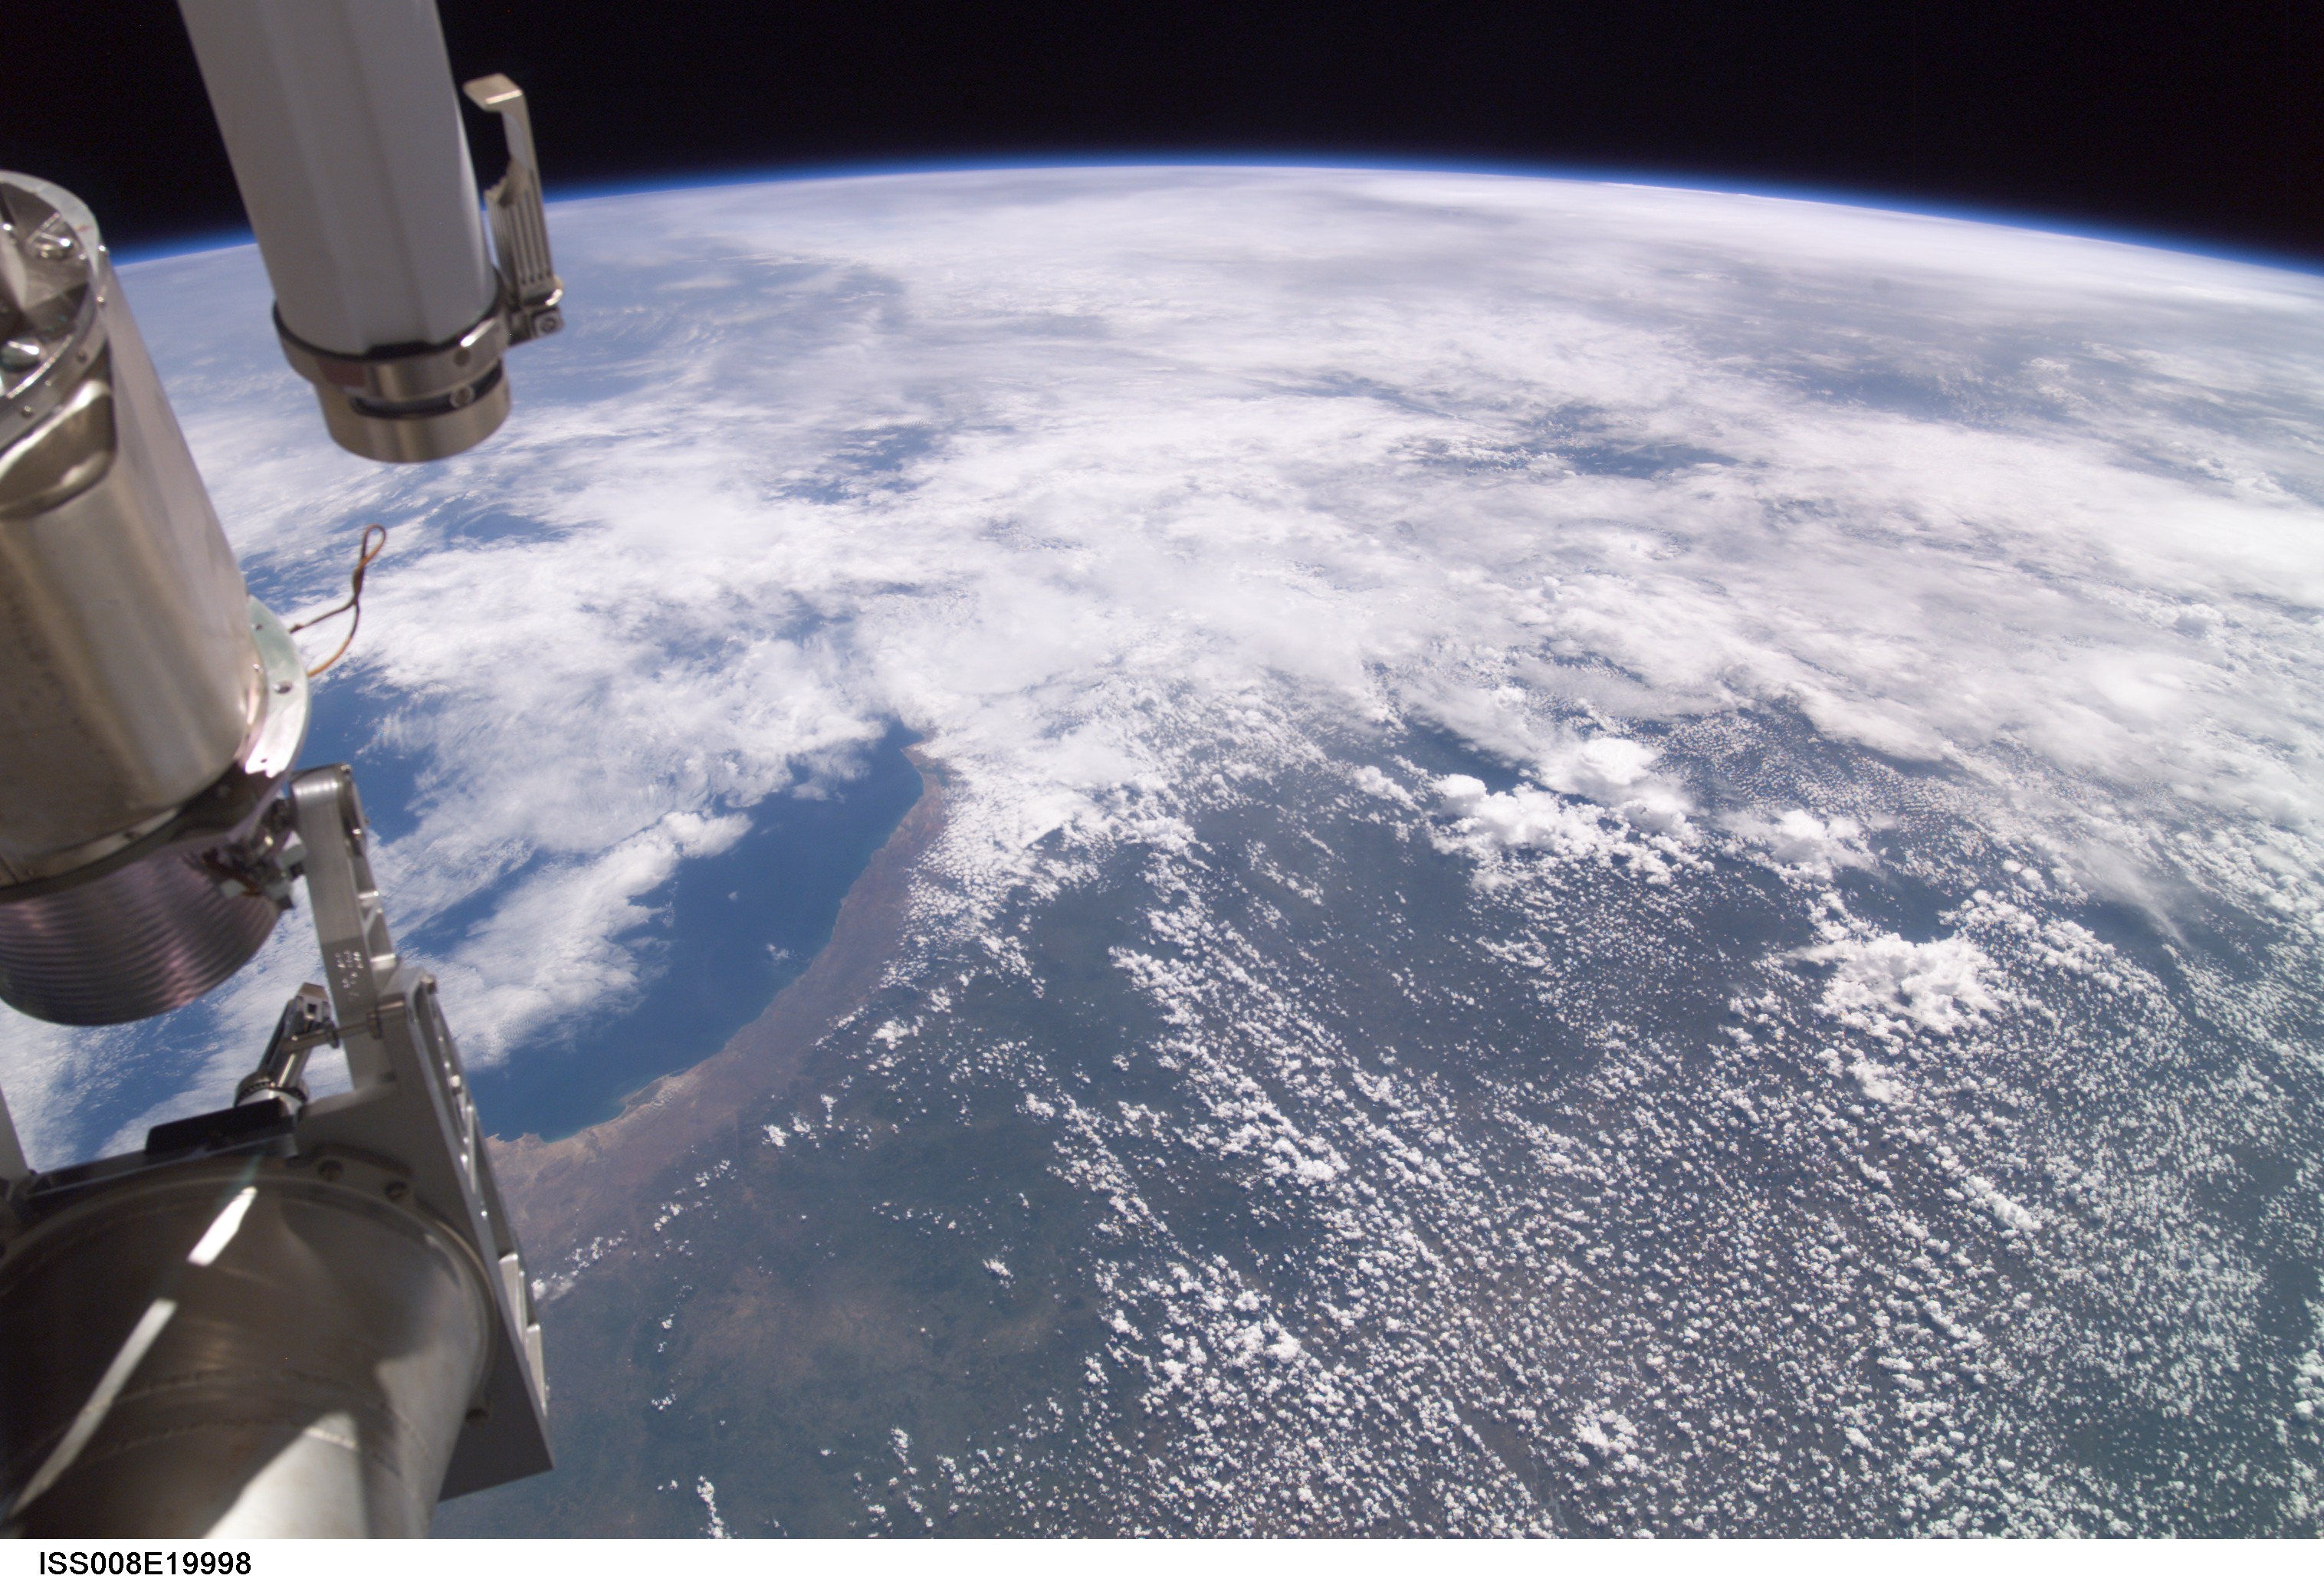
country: ANGOLA
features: ATLANTIC O., ATMOSPHERIC LIMB
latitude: -11.0
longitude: 14.5
